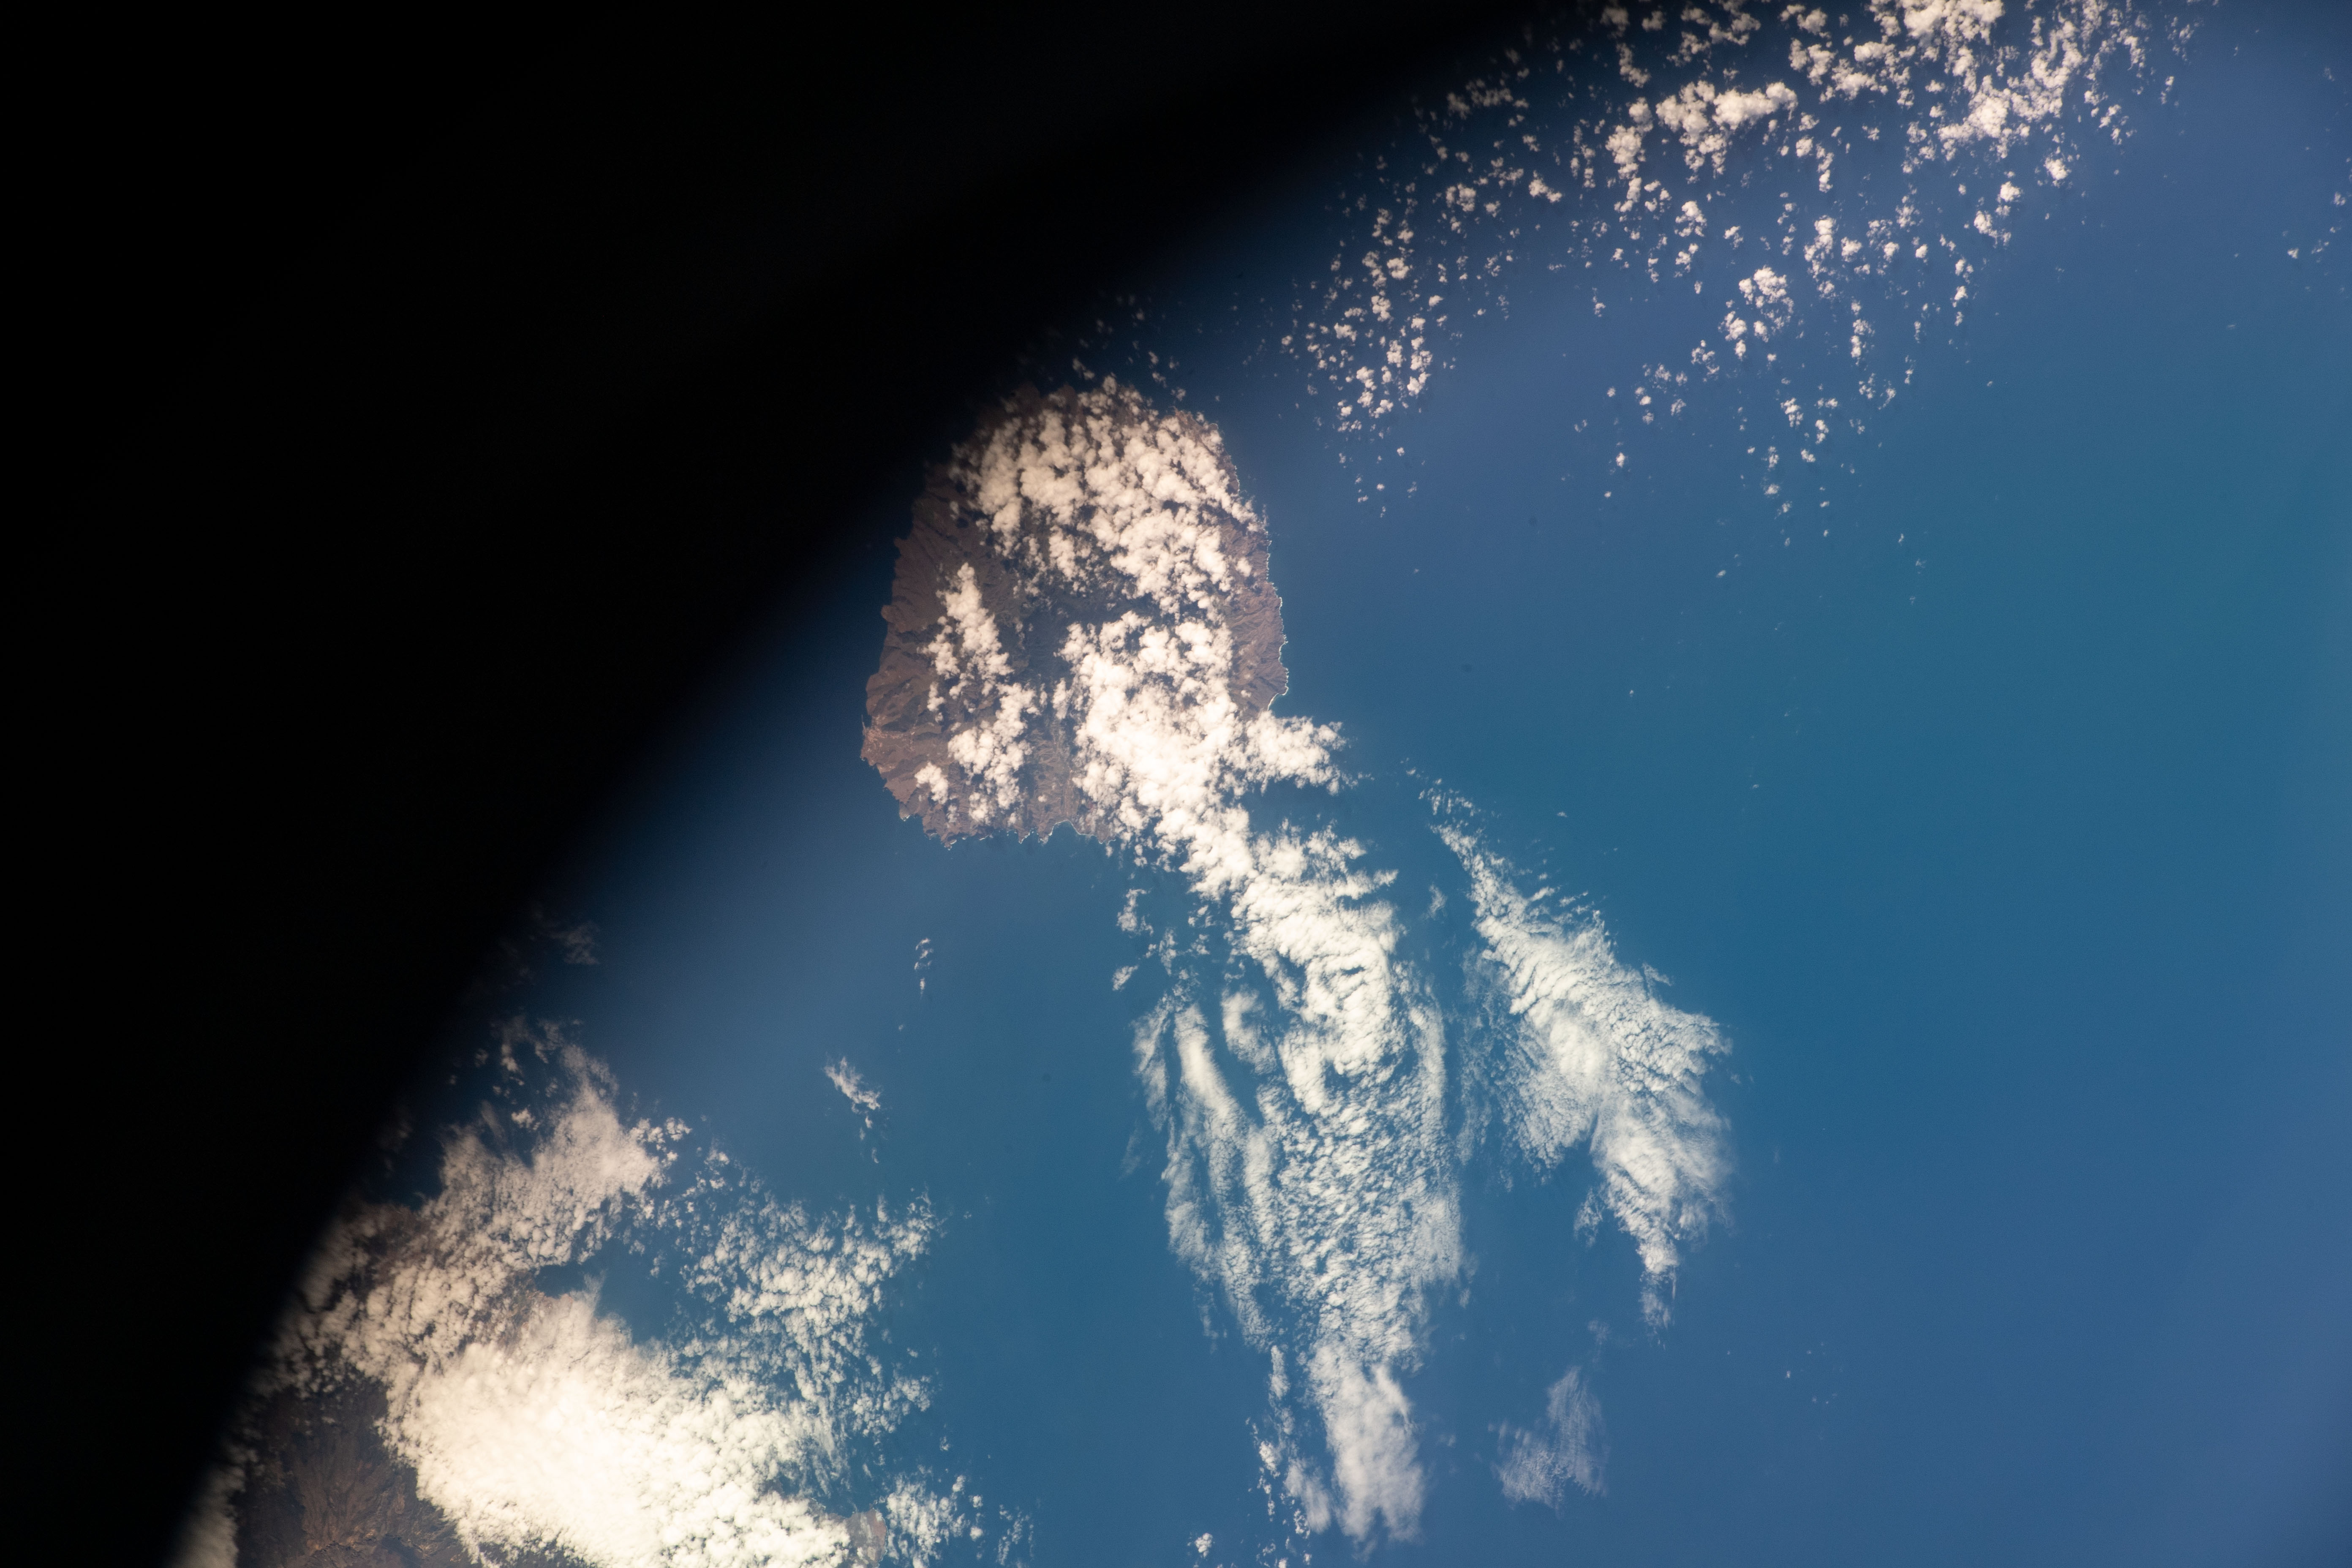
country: CANARY ISLANDS
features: GRAND CANARY ISLAND, LOS MARTELES CALDERA, NEVIS PEAK
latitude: 27.4
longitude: -15.7
